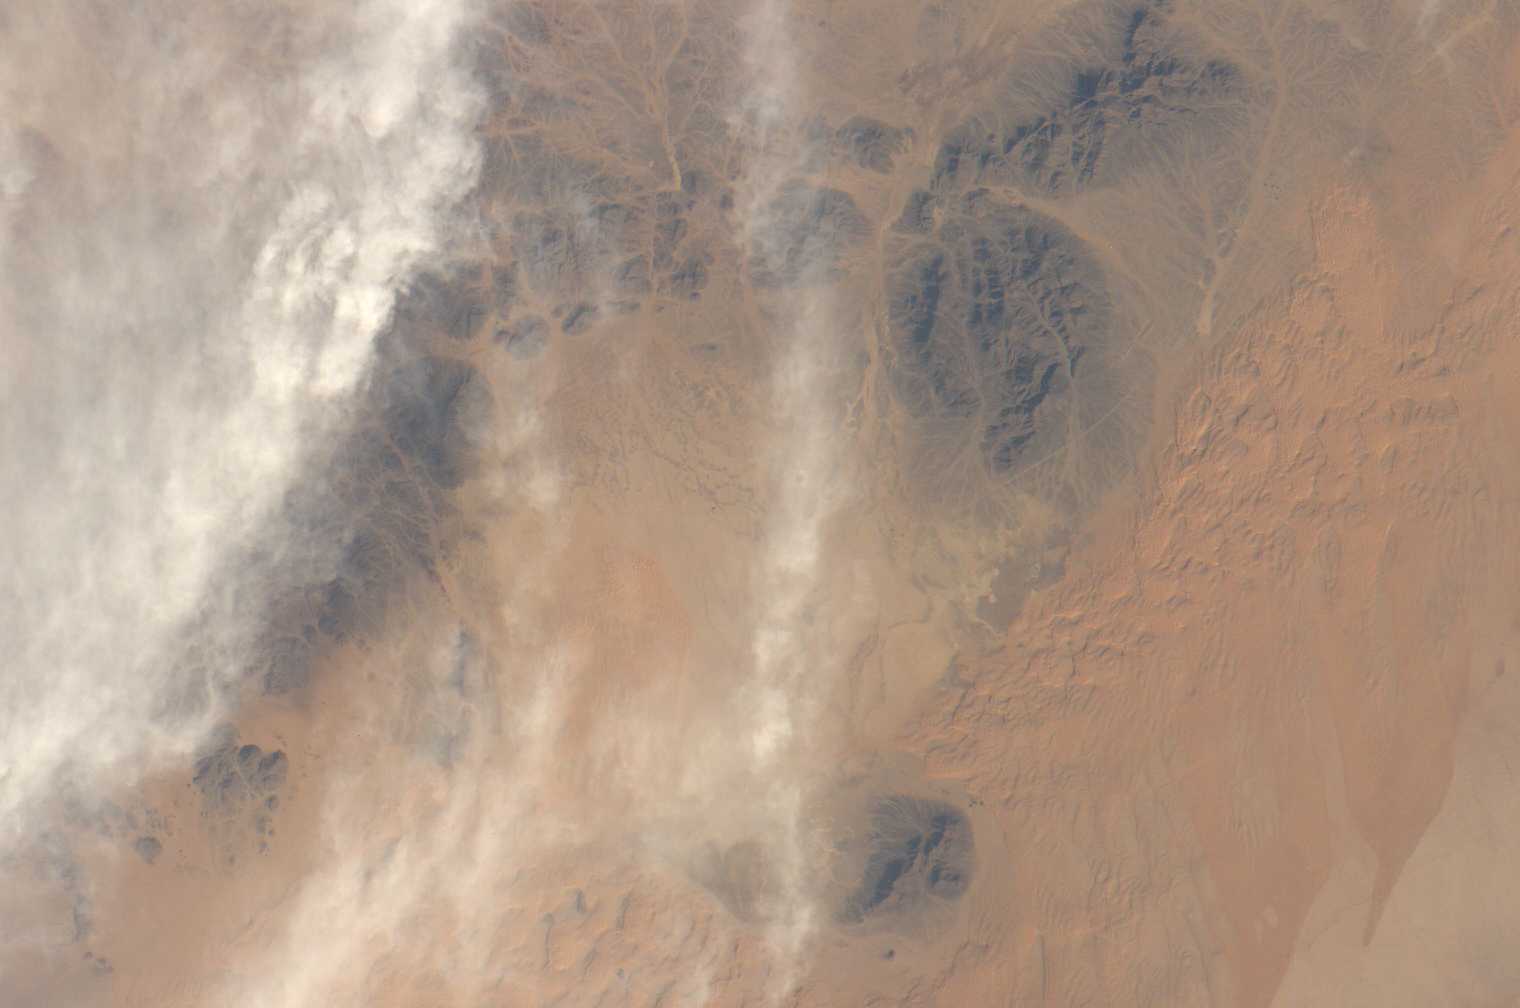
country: SAUDI ARABIA
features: KABSHAH HILLS, URAYQ DUNES
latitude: 25.5
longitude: 42.5
